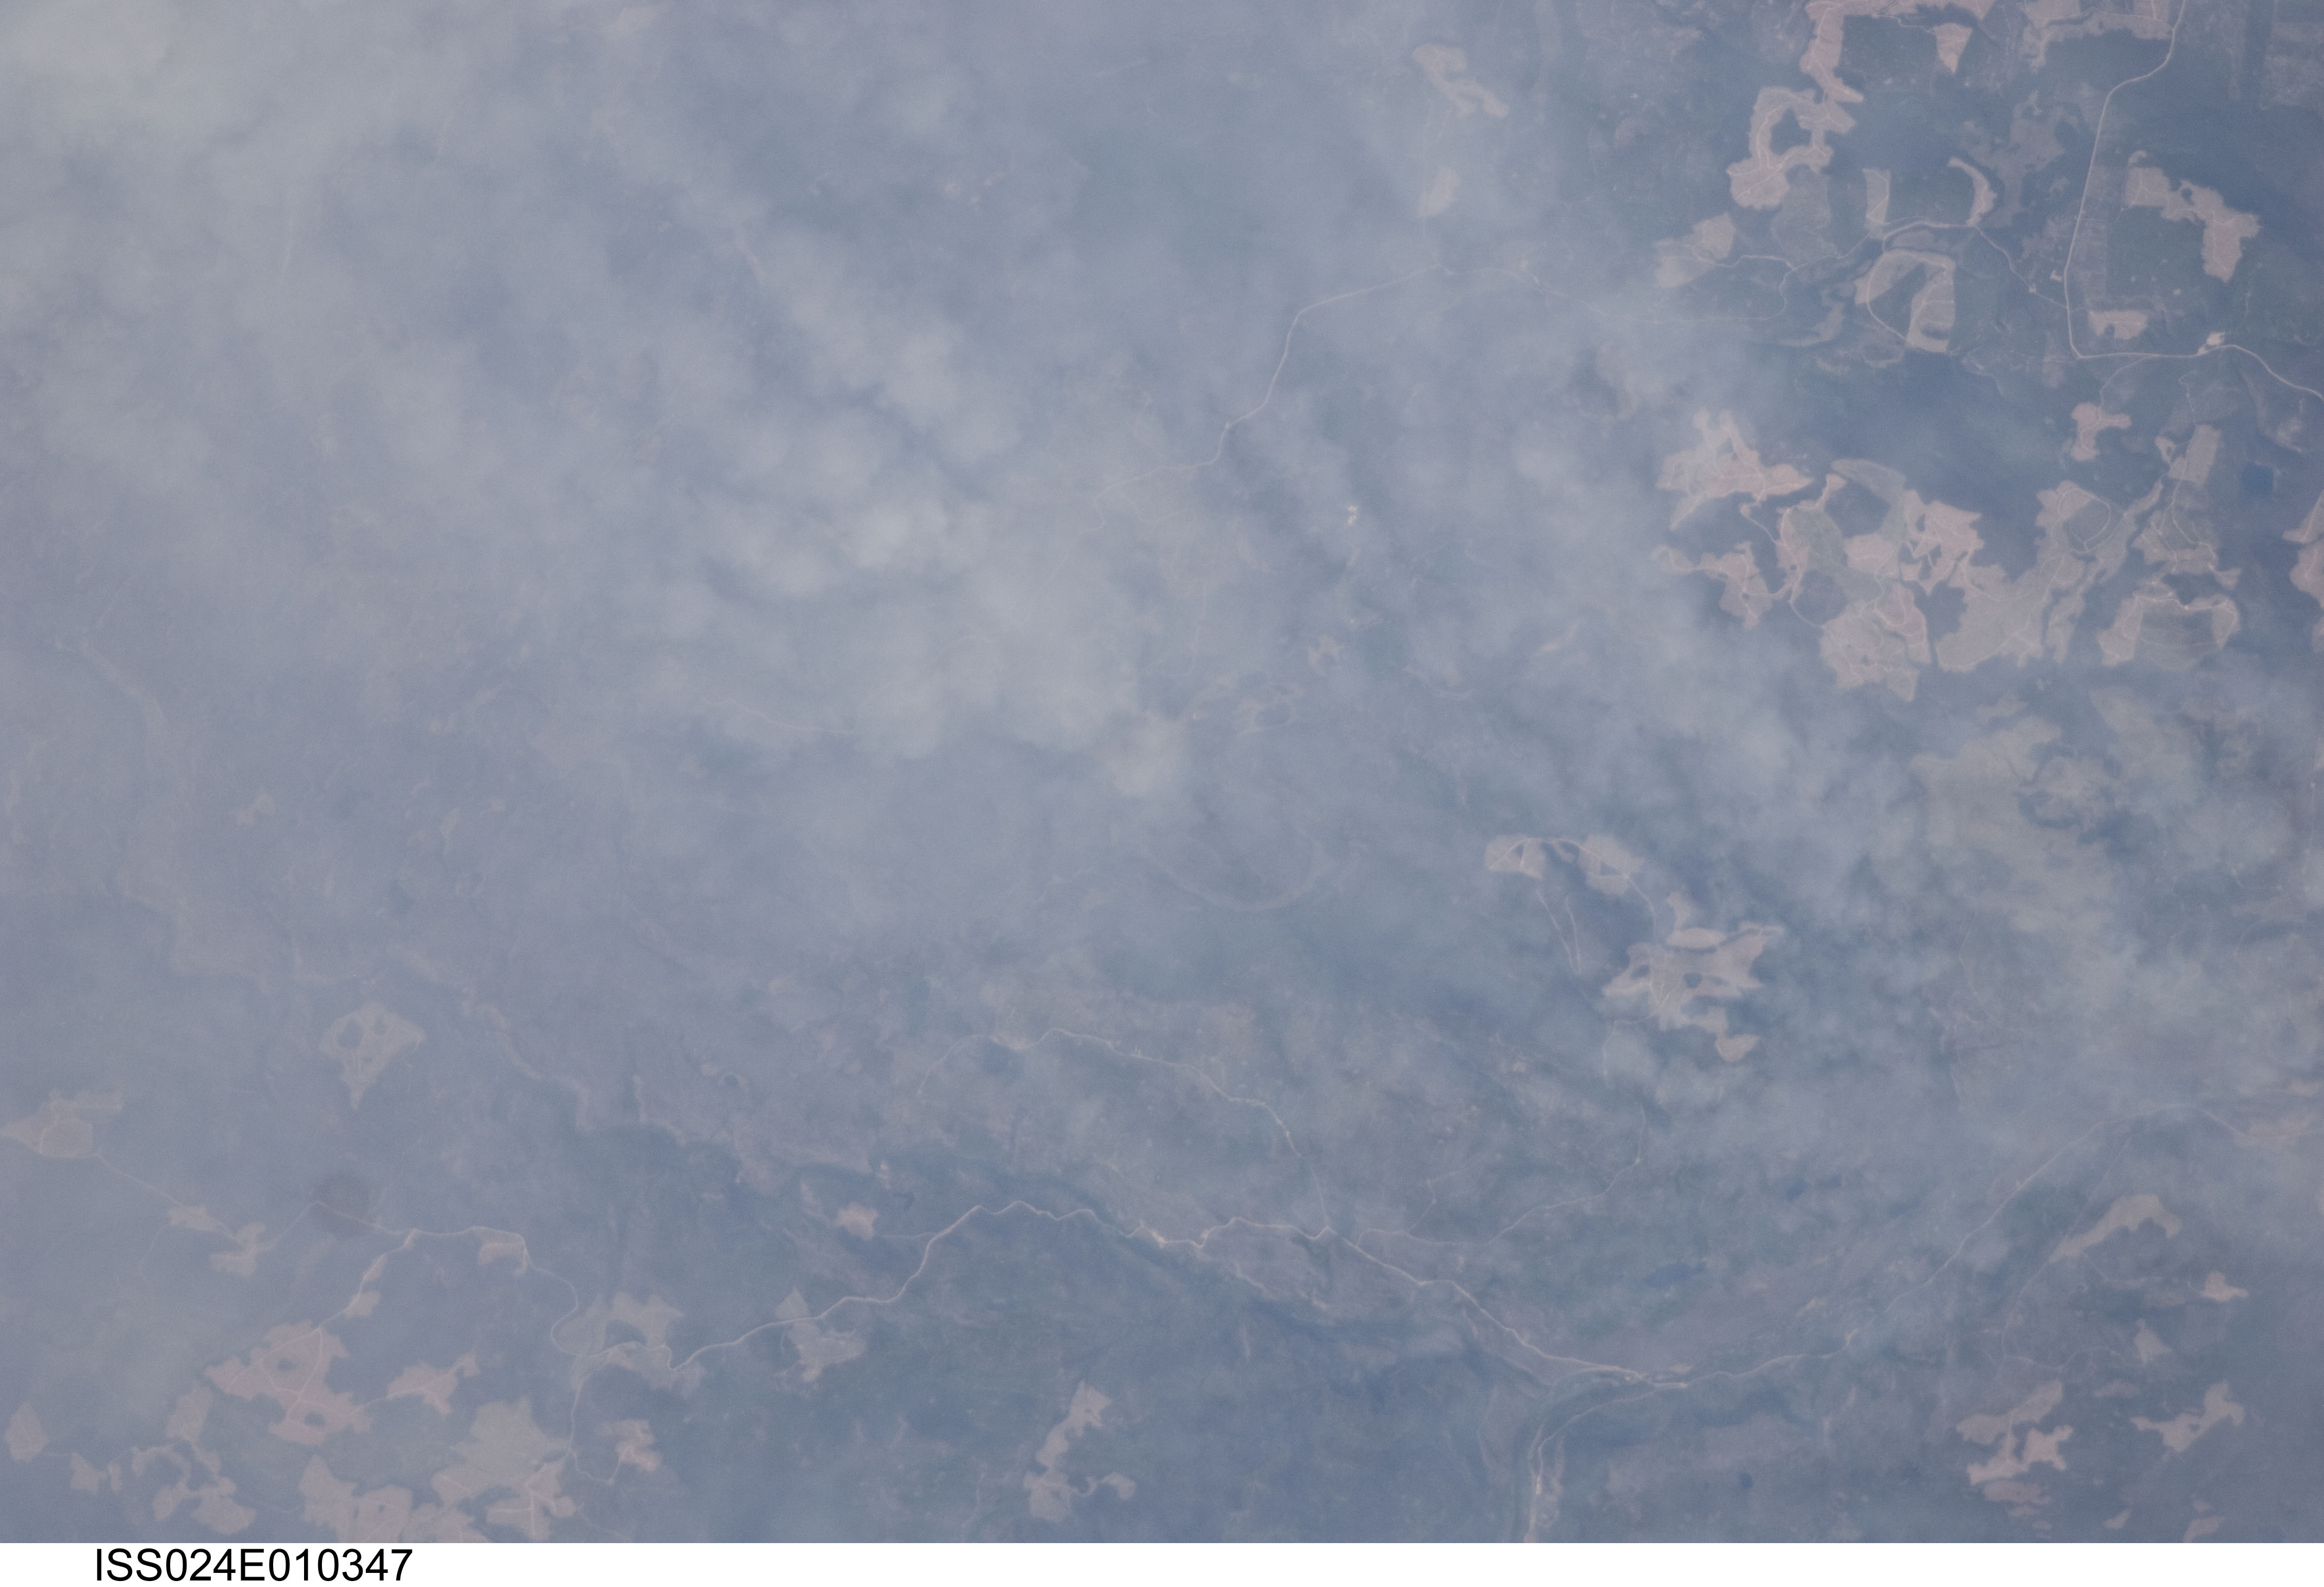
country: CANADA-BC
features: CLISBAKO R., FOREST, CLEARINGS, ROADS
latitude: 52.8
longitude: -123.7
